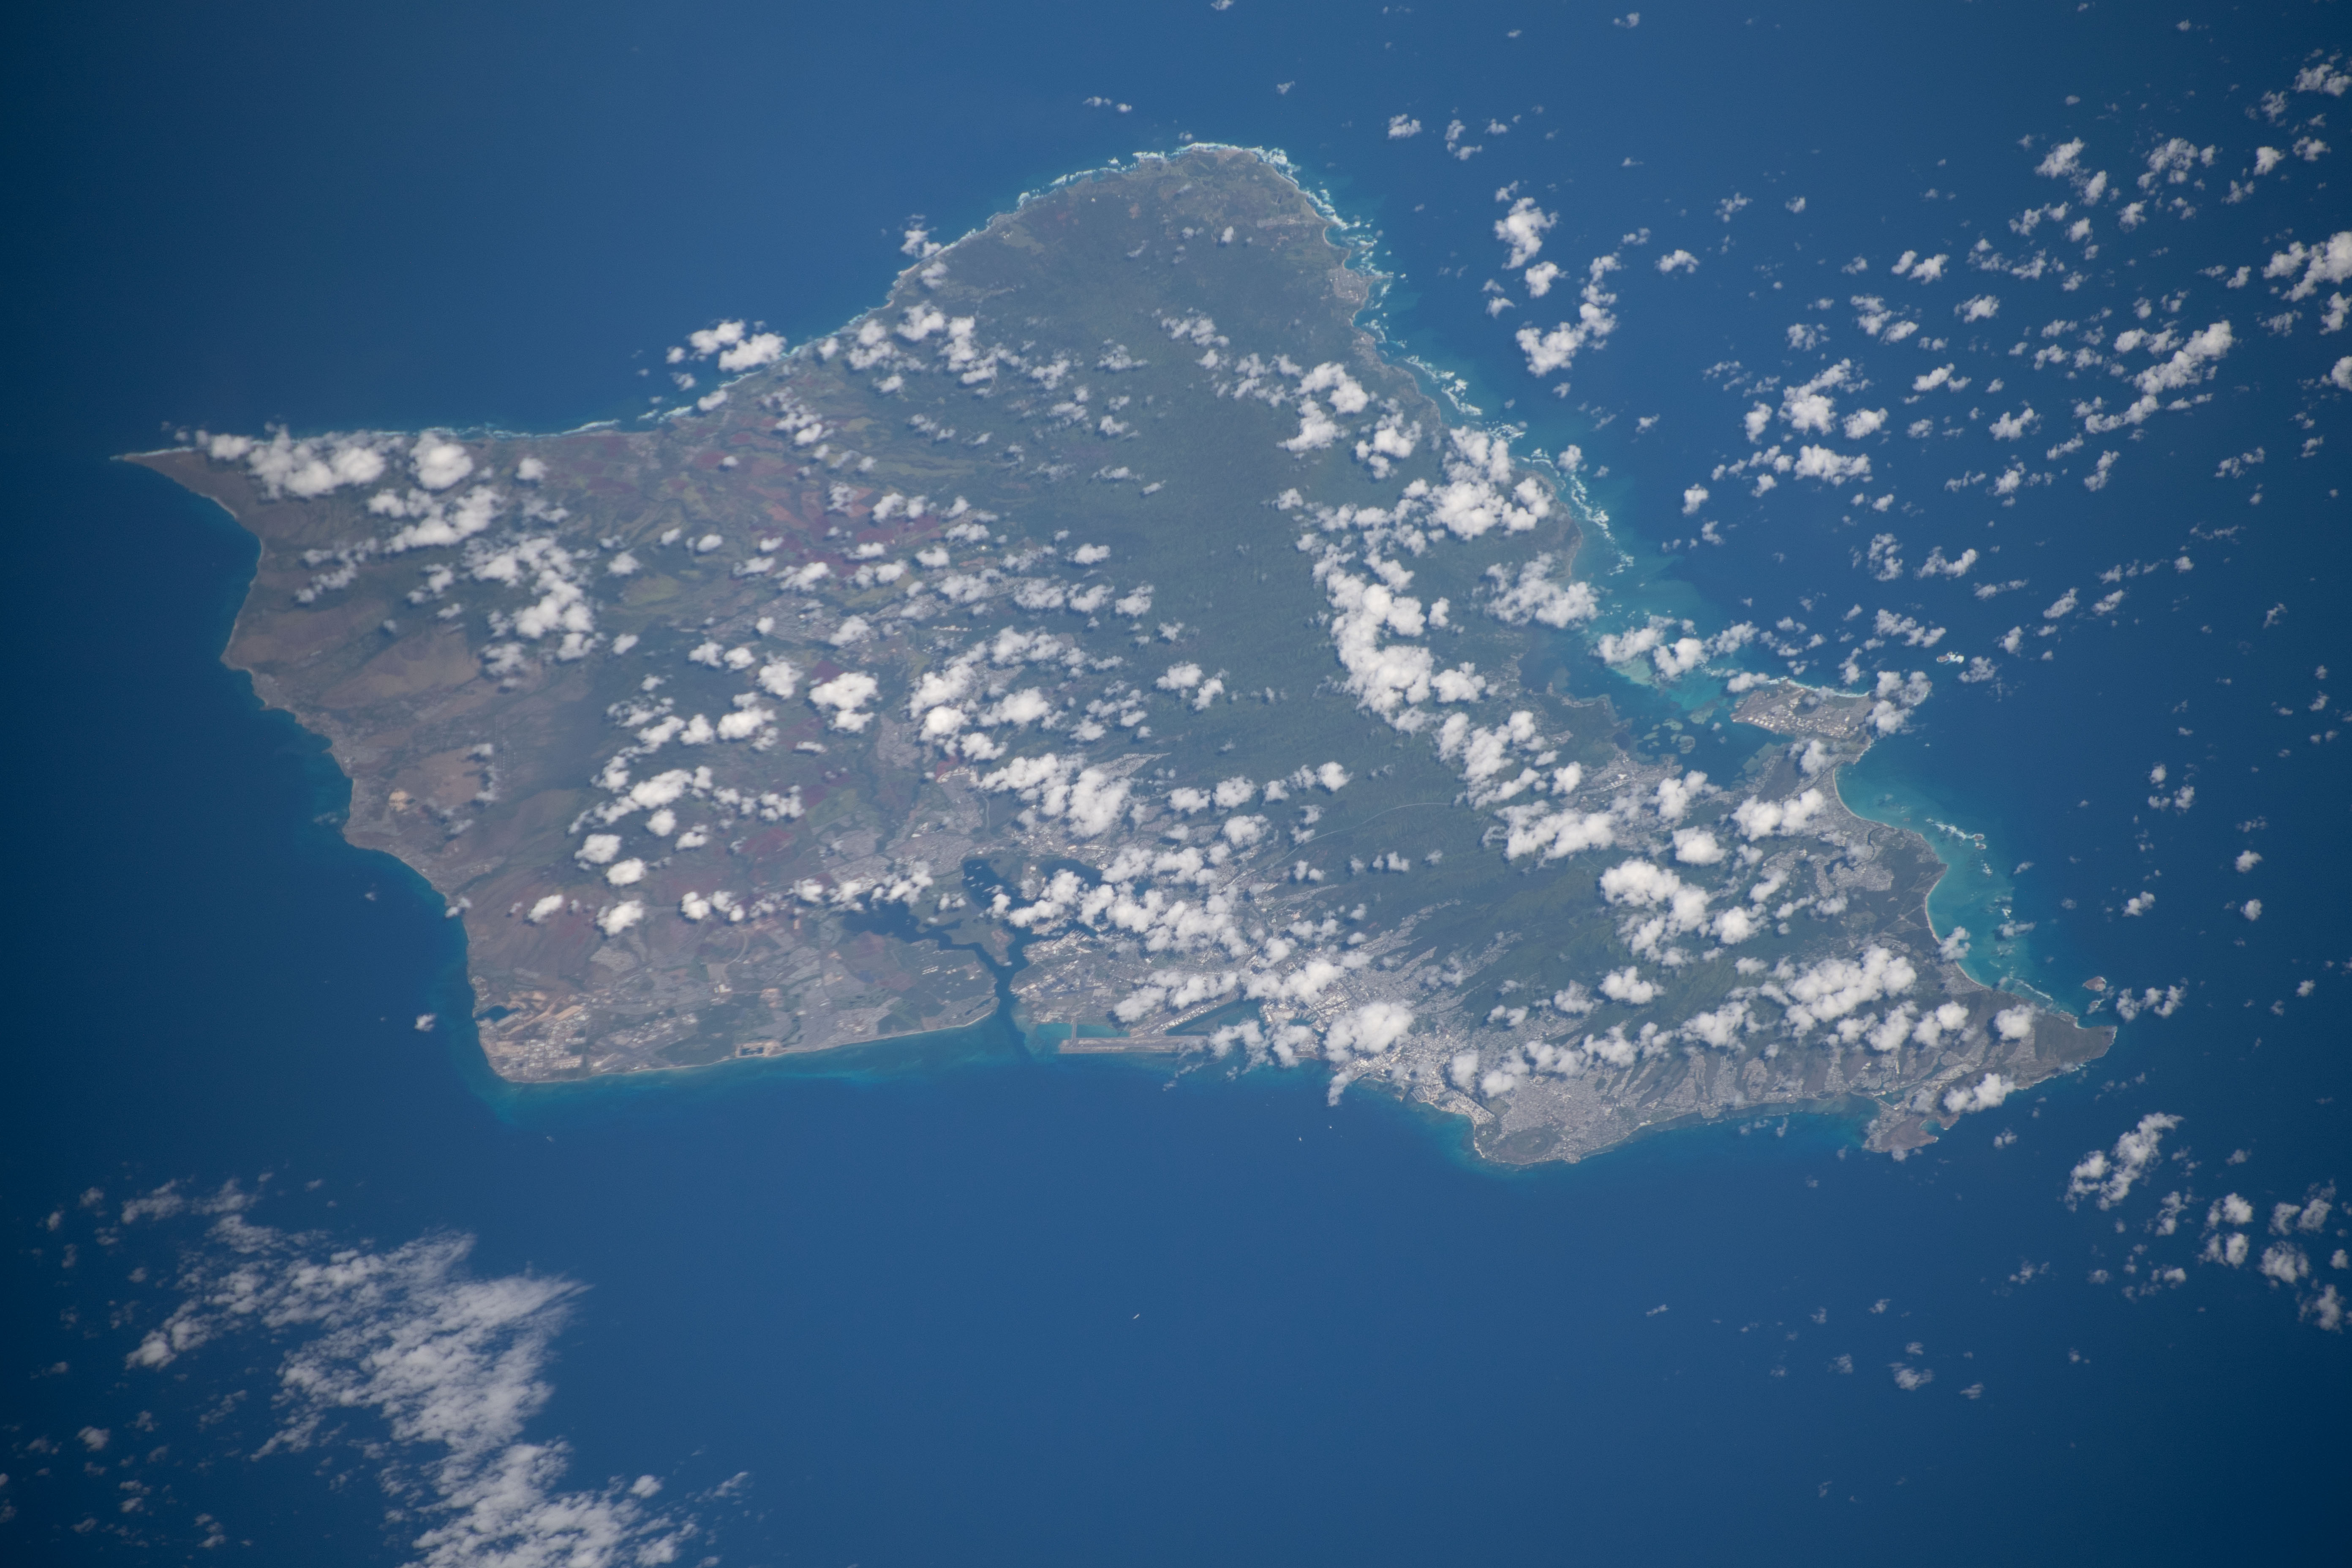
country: USA-HAWAII
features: O'AHU, WAIMALU, EWA FOREST RESERVE
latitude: 21.4
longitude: -157.9
